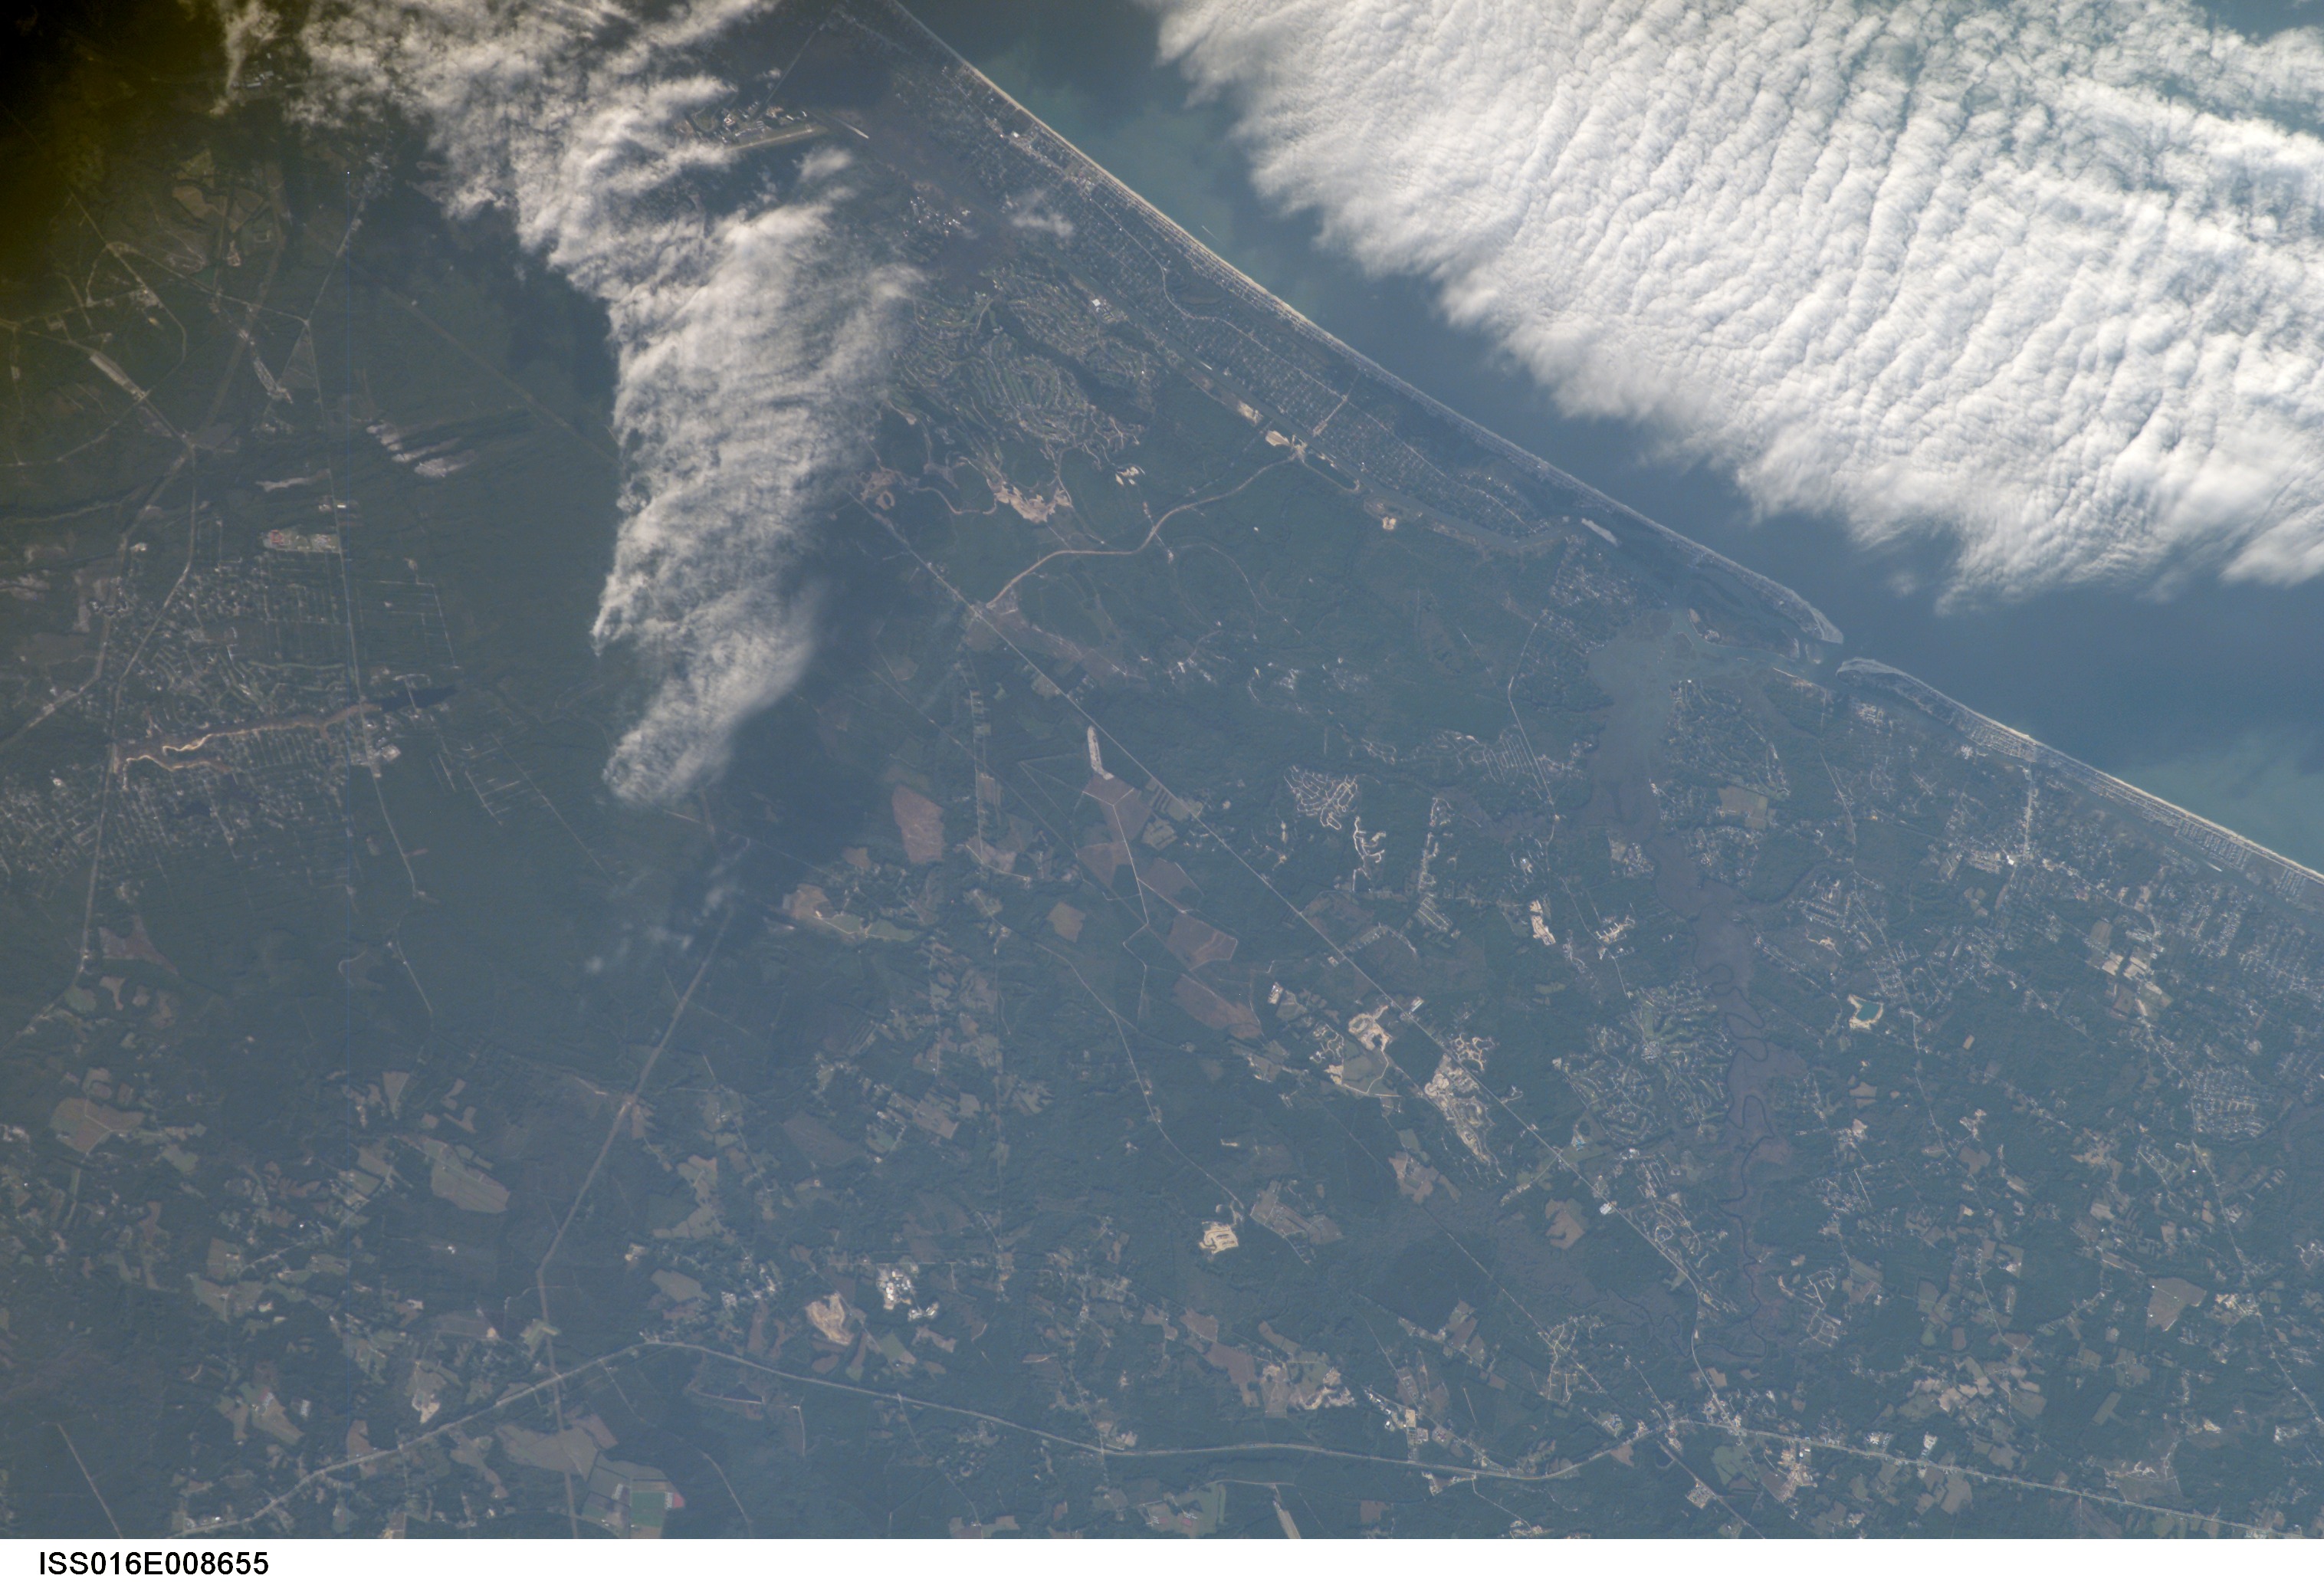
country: USA-NORTH CAROLINA
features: HOLDEN BEACH, CITY, COASTLINE
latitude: 34.0
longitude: -78.1
